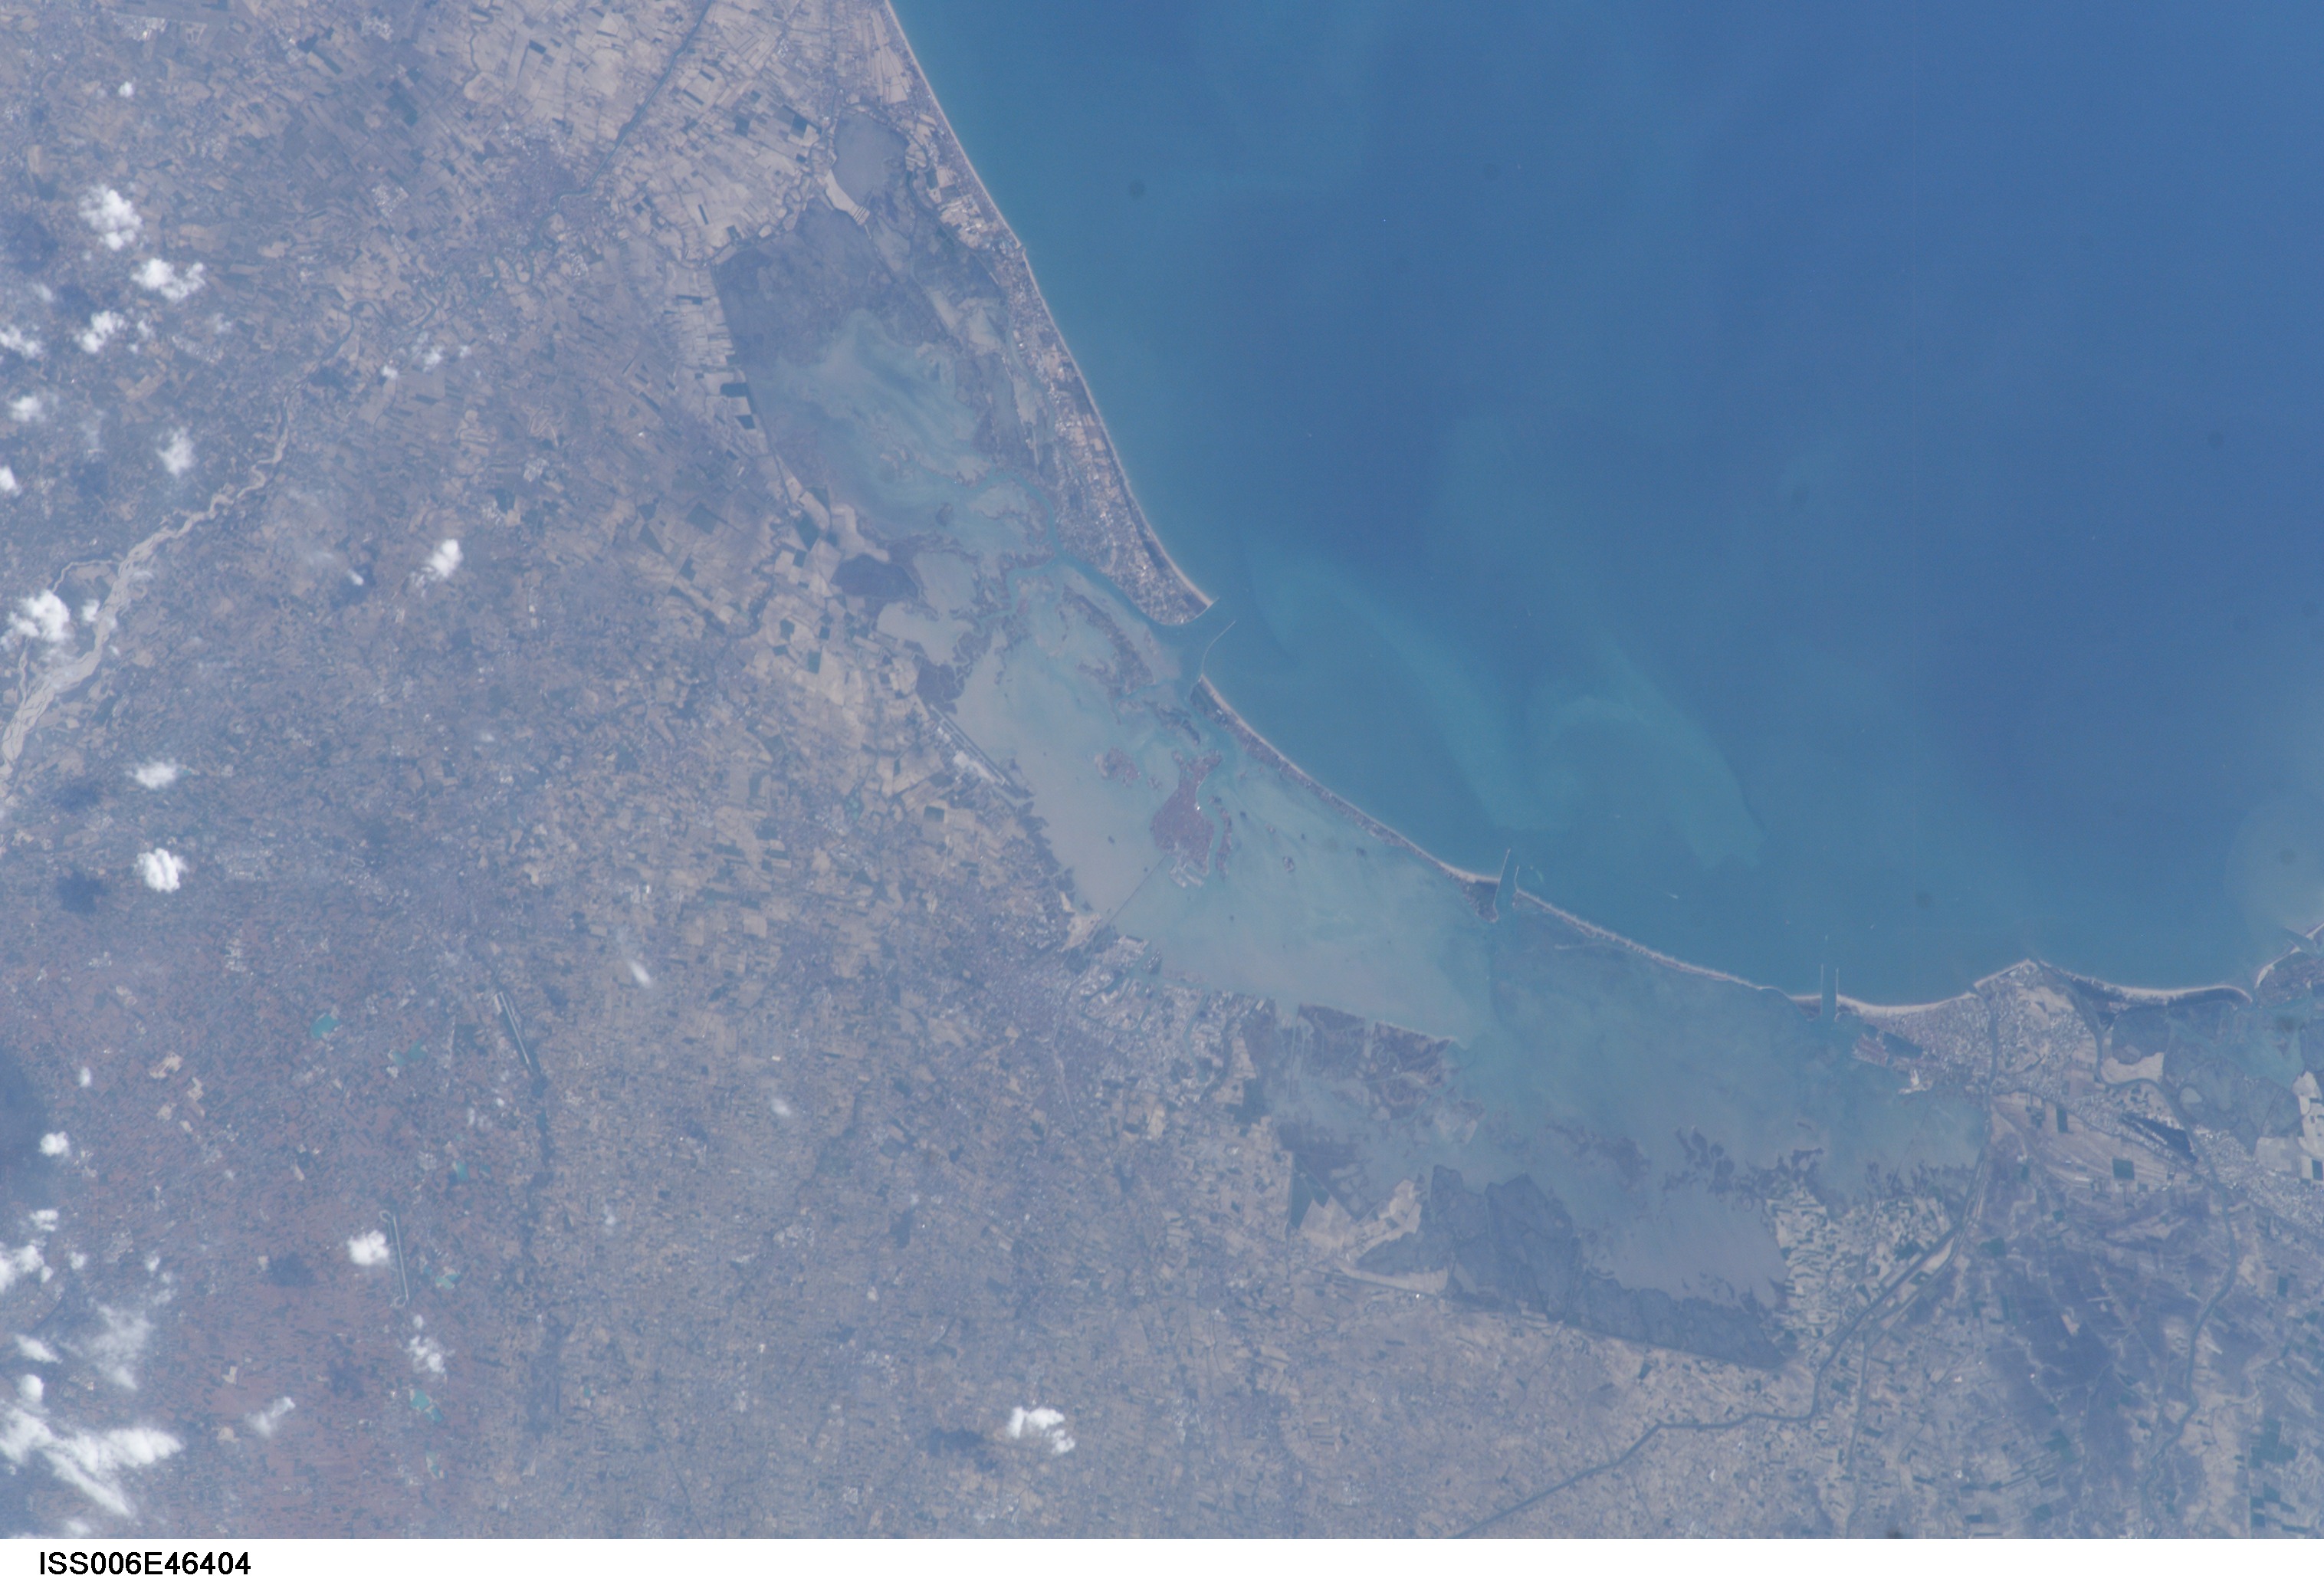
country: ITALY
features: VENELA LAGOON, VENICE
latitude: 45.5
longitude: 12.5
